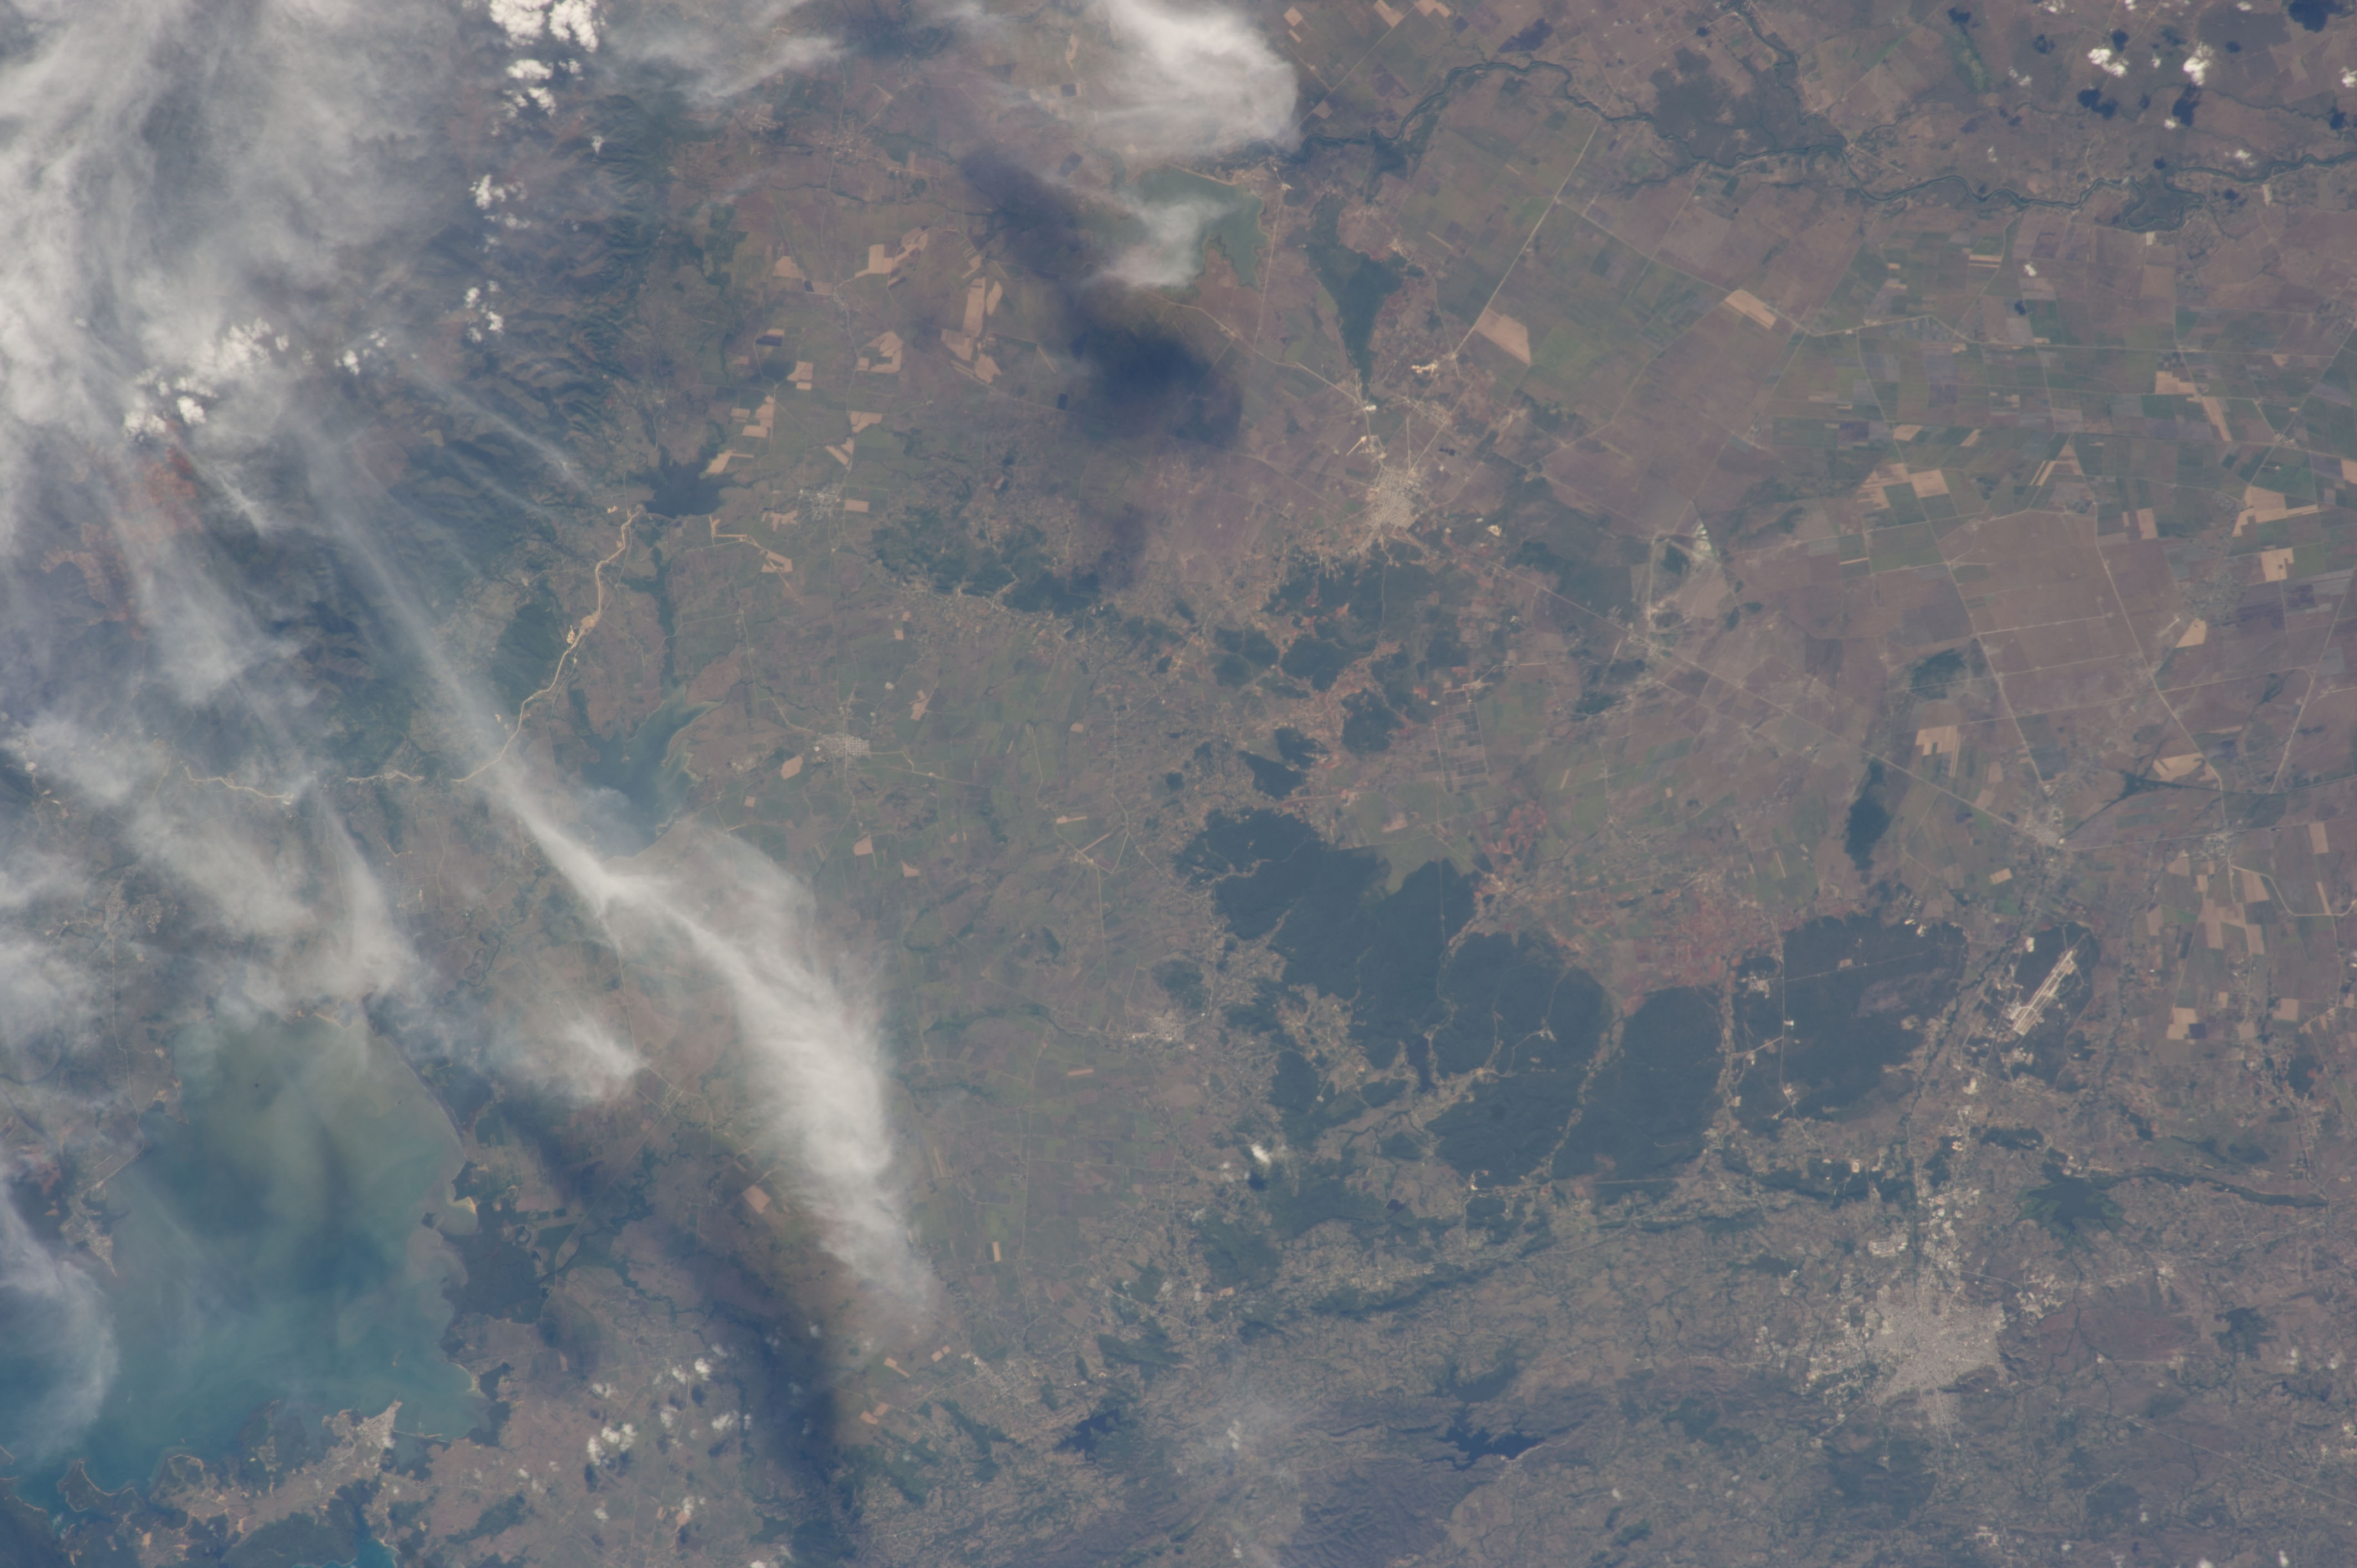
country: CUBA
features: HOLGUIN, SAN GERMAN, ANTILLA, NIPE BAY
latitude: 20.7
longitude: -76.1
